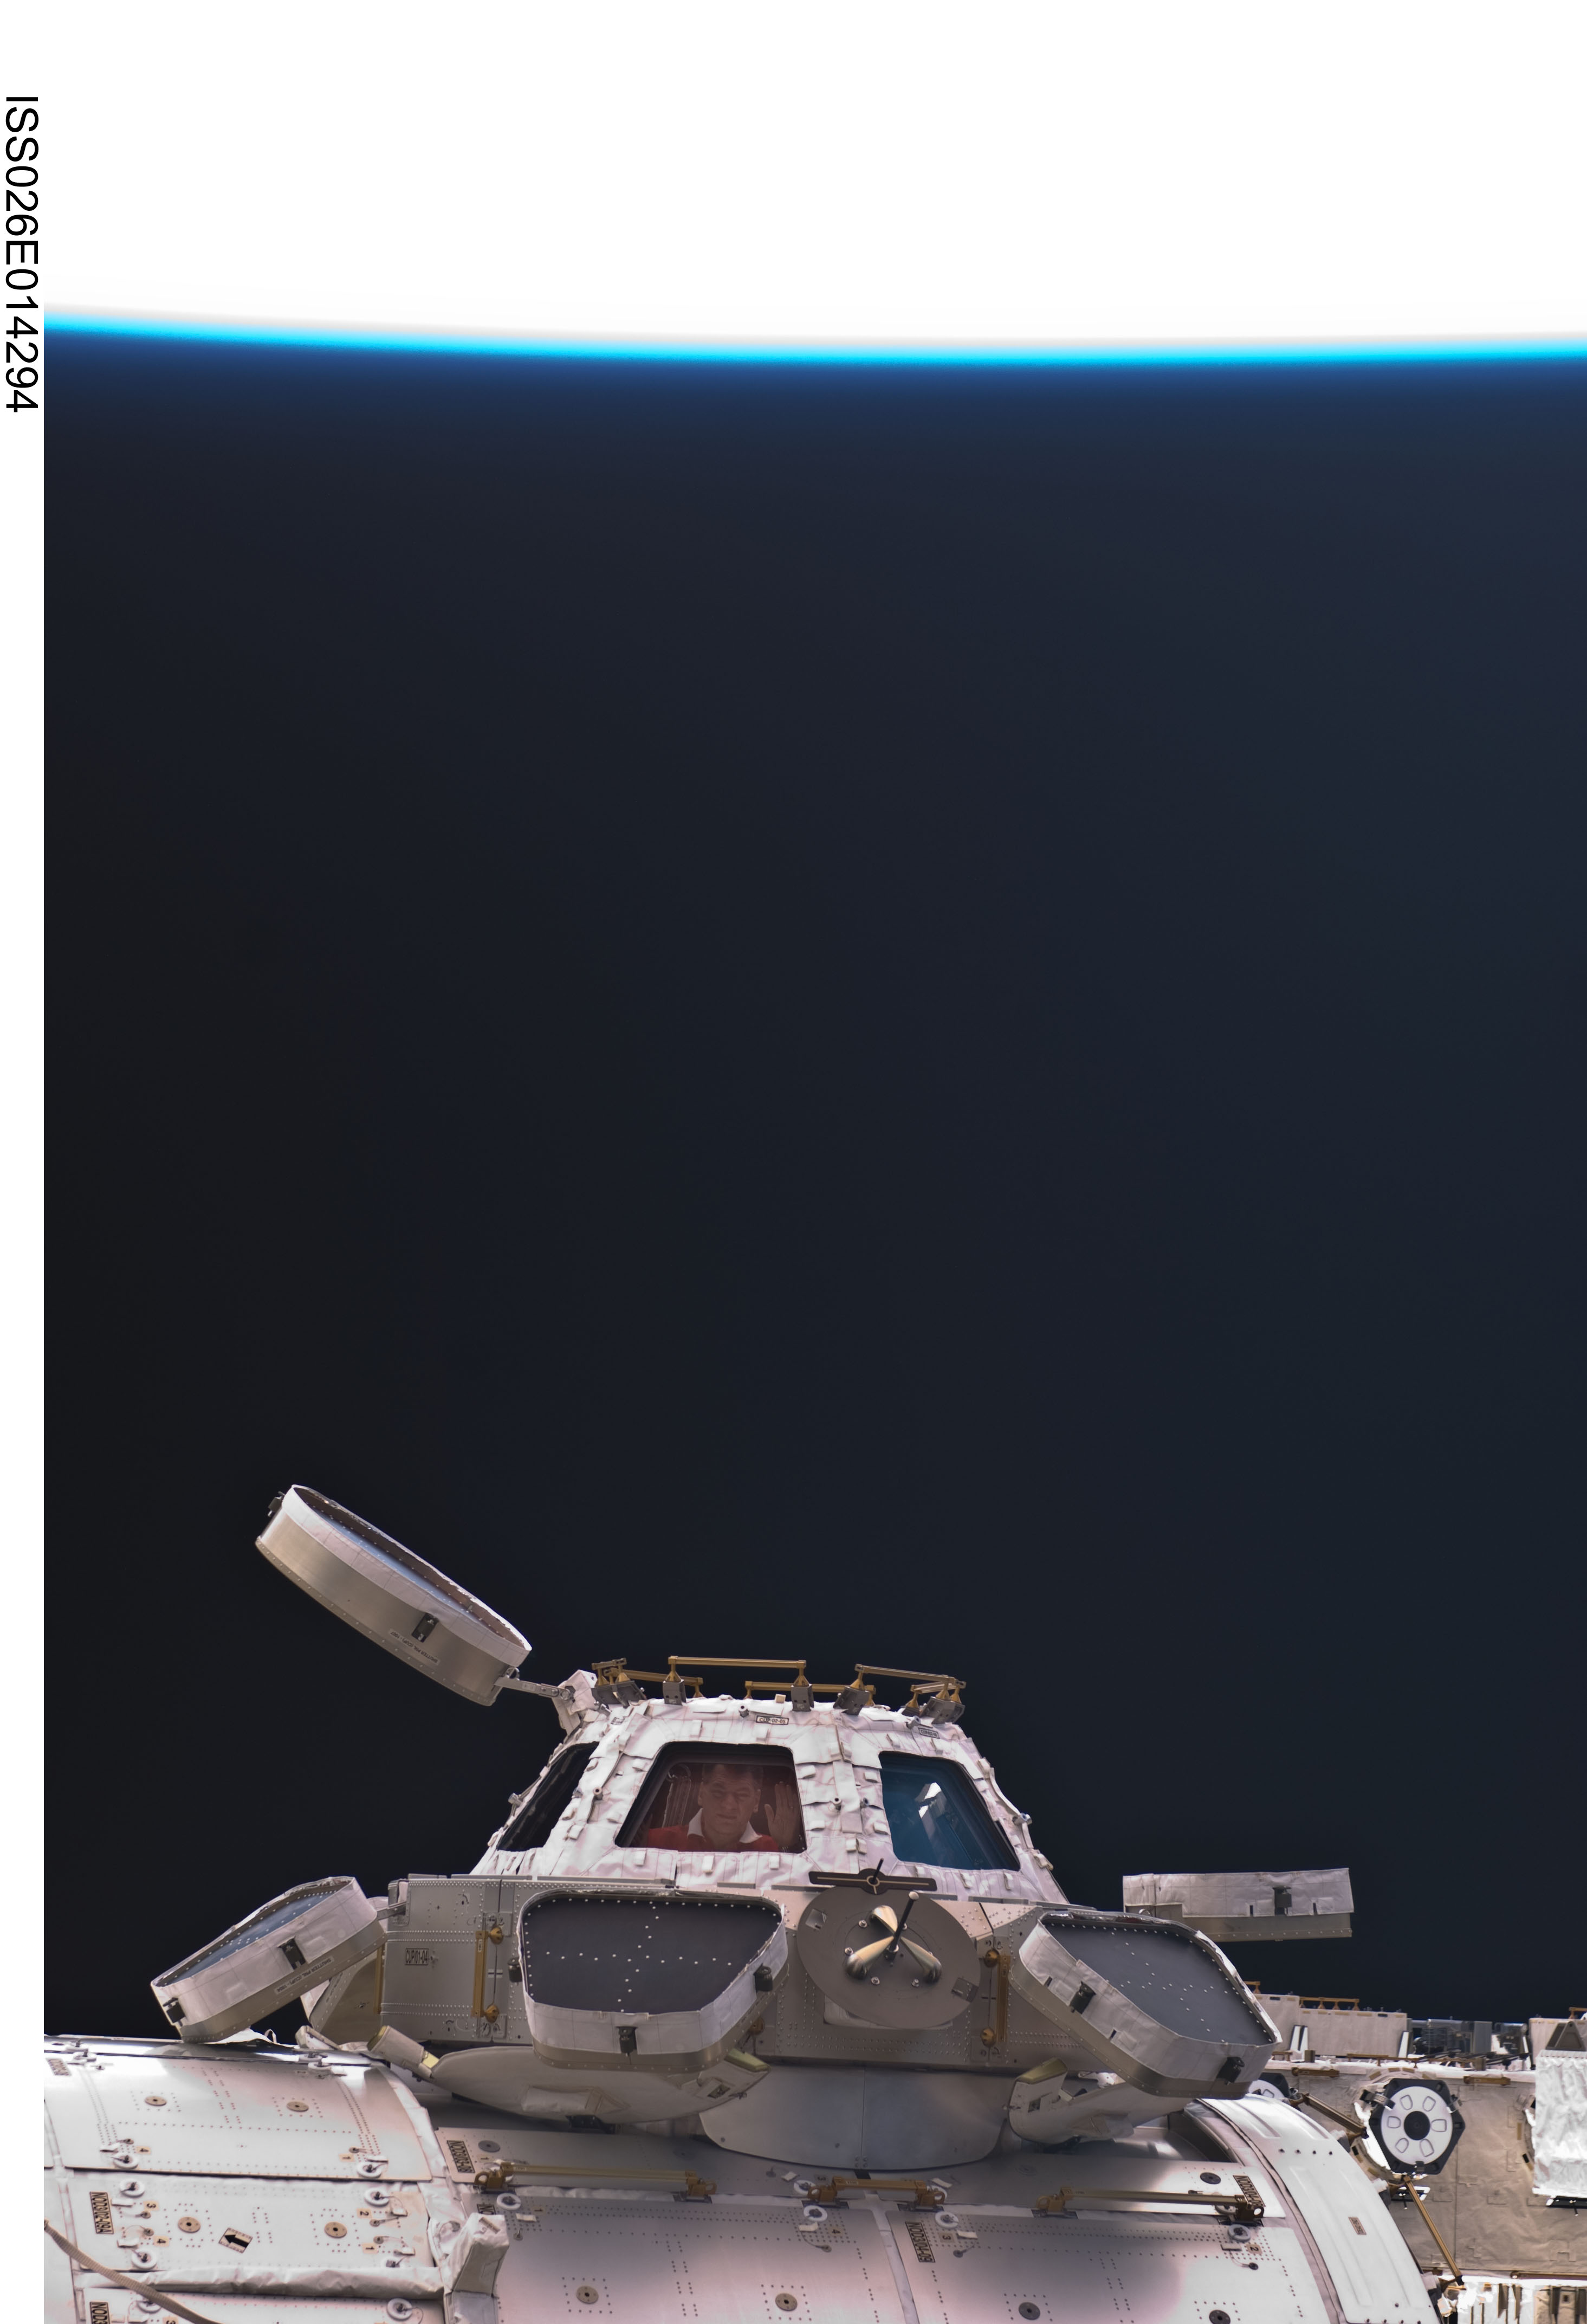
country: CHILE
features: ATMOSPHERIC LIMB, PAOLO NESPOLI IN CUPOLA WINDOW
